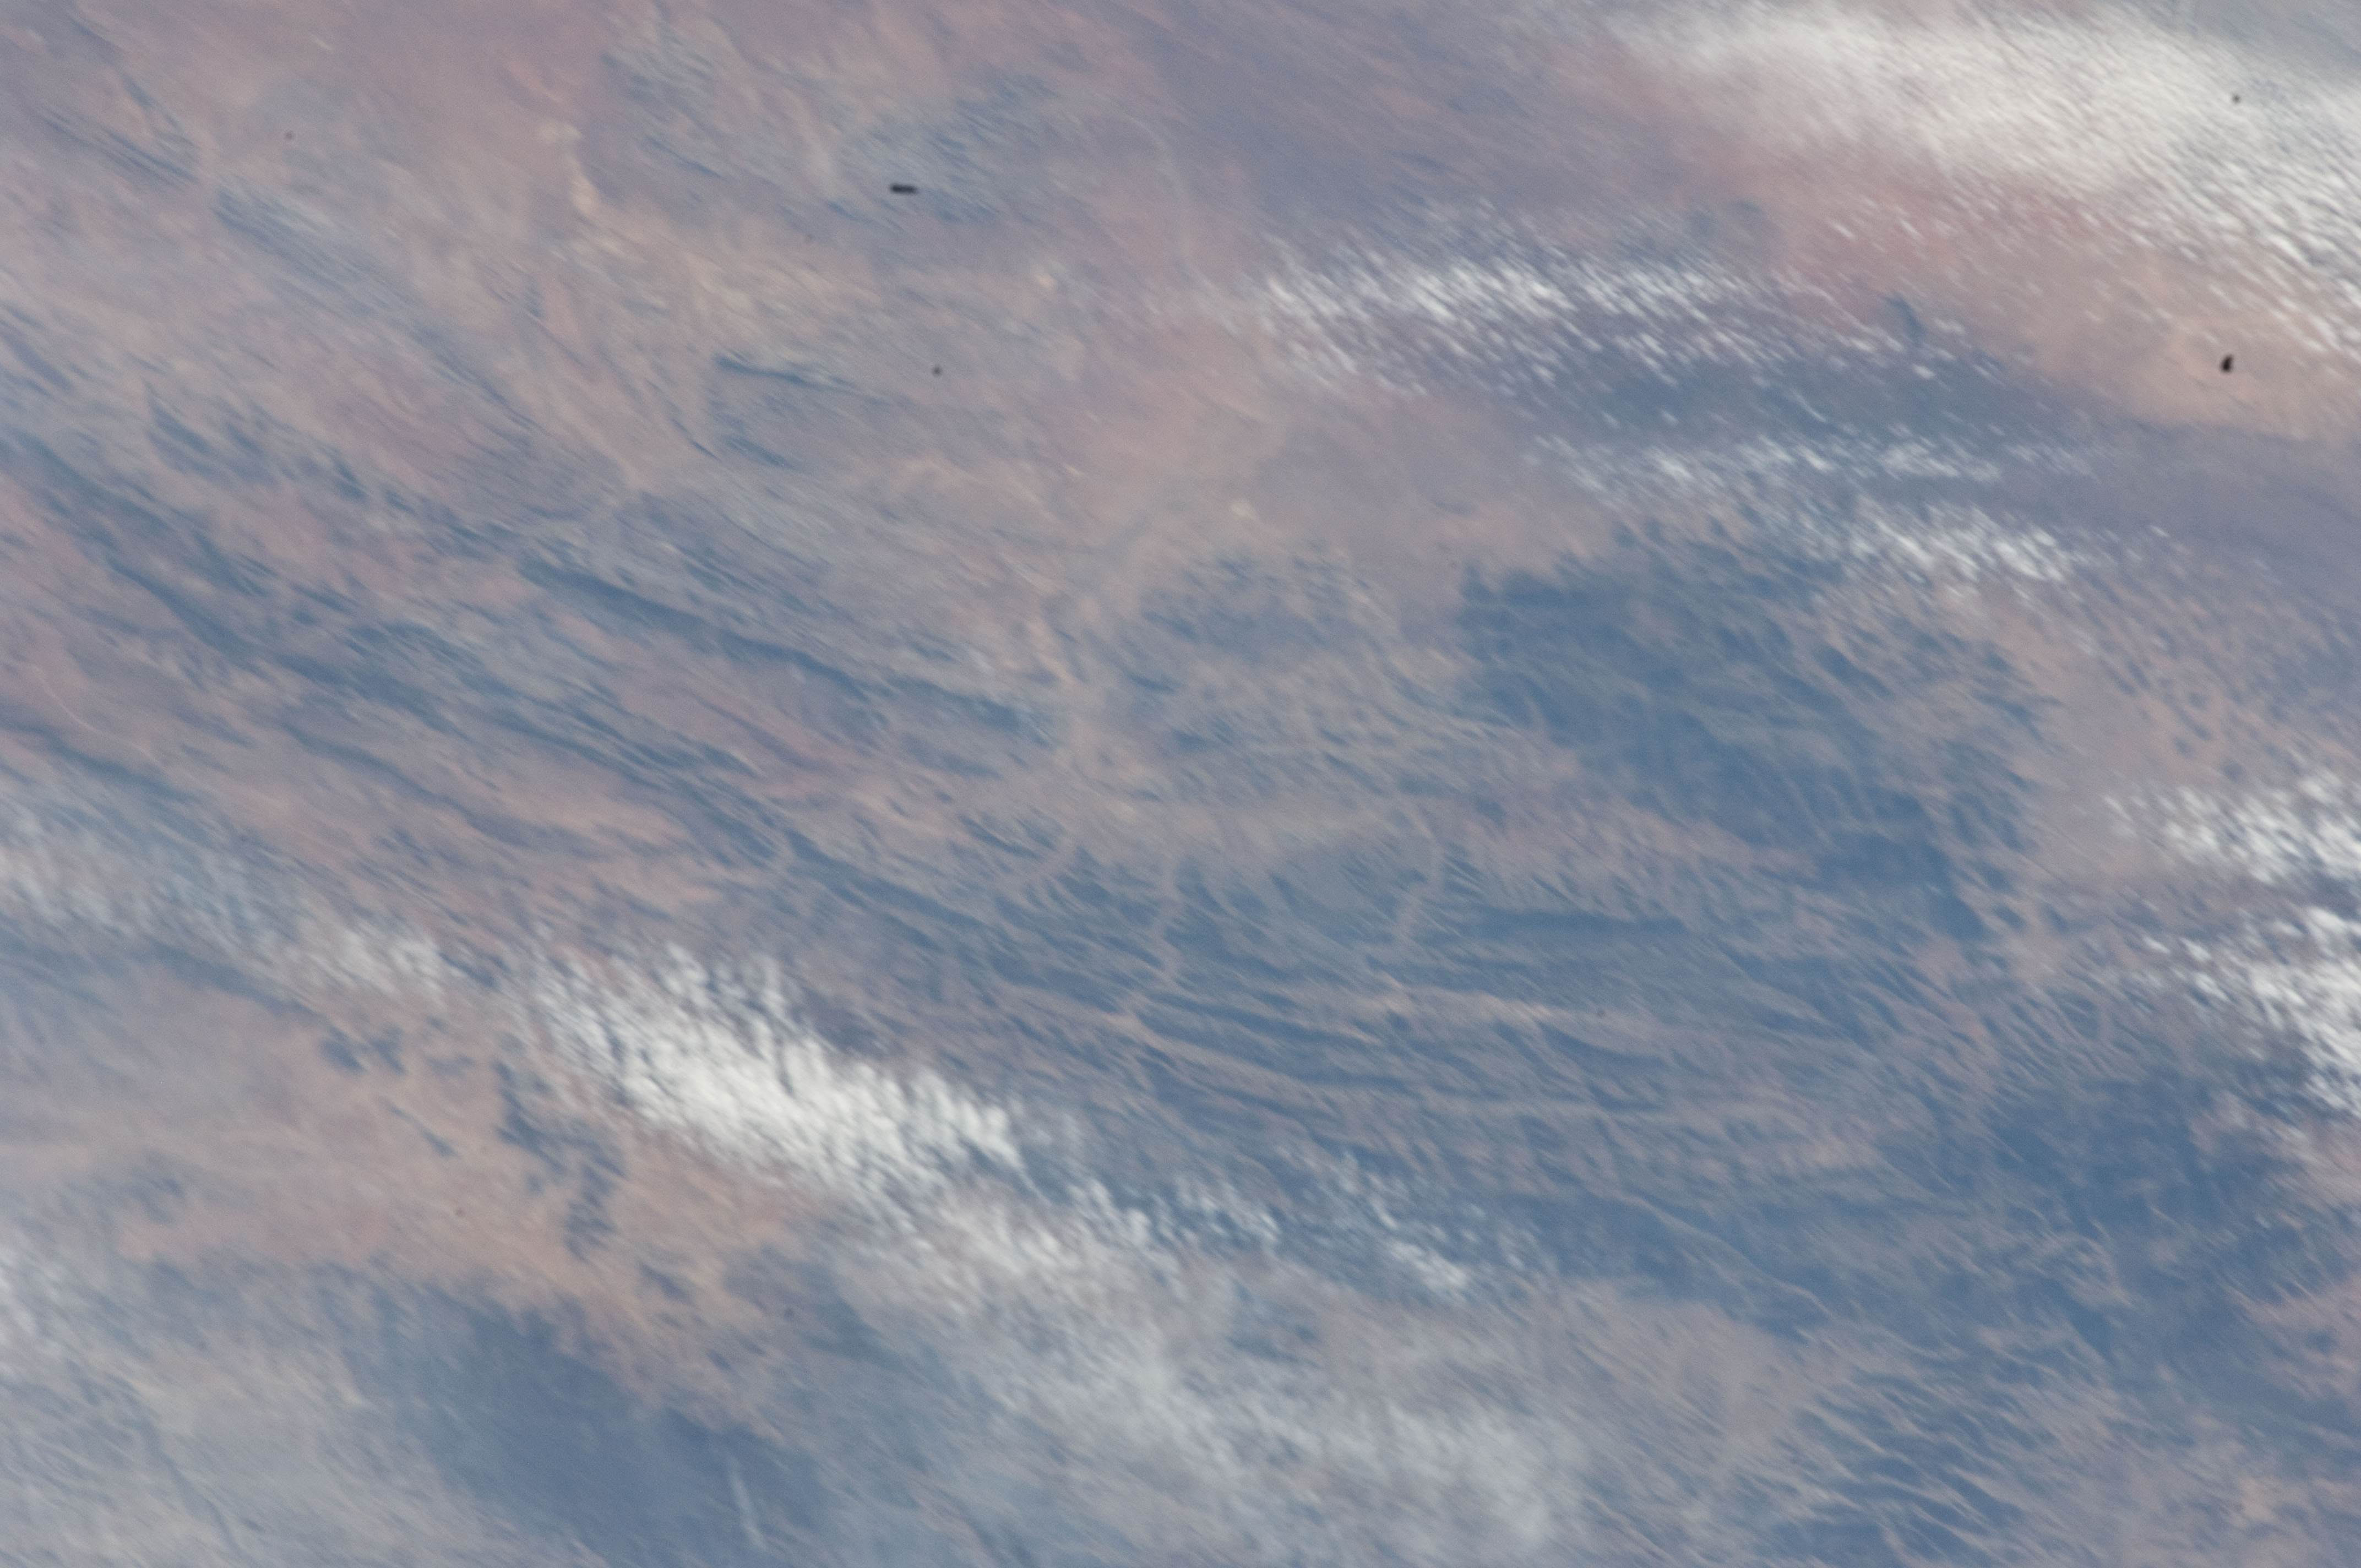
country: REPUBLIC SOUTH AFRICA
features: LINEAR RIDGES, HAZE
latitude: -28.7
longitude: 17.1
